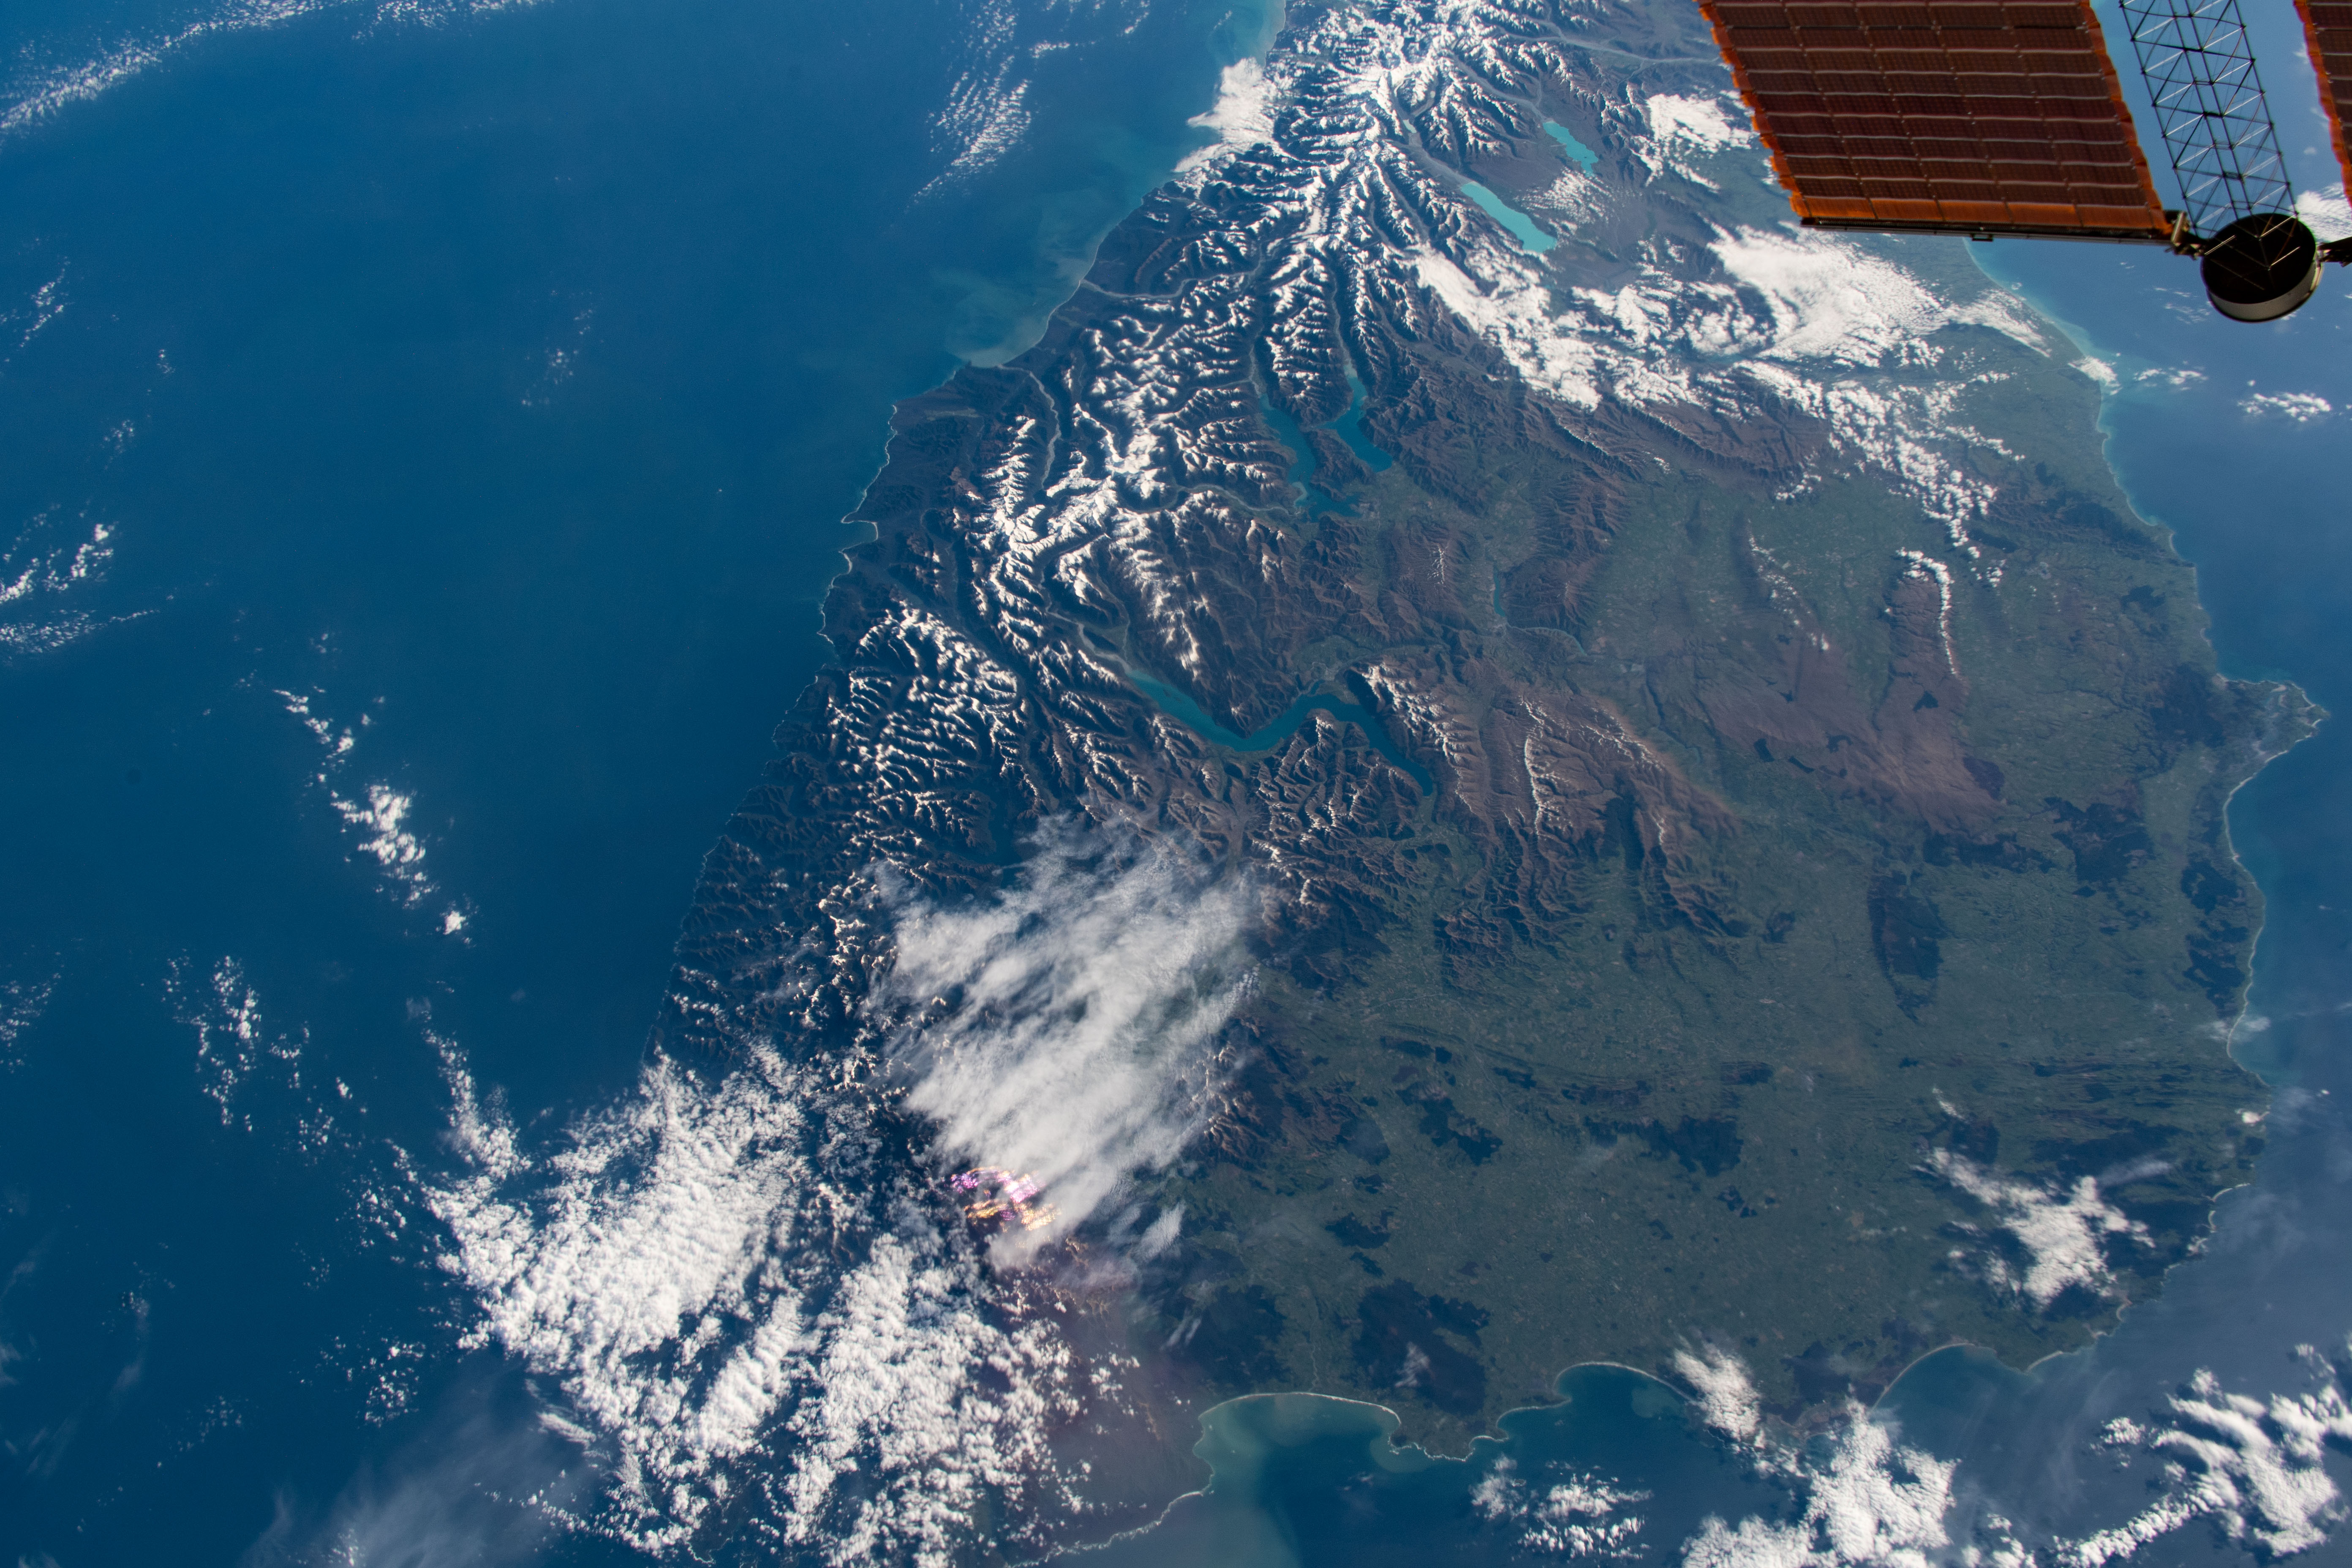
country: NEW ZEALAND-SI
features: LAKE WANAKA, LAKE HAWEA, SOUTHERN ALPS MOUNTAINS, LAKE WAKATIPU
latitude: -45.0
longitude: 168.5
